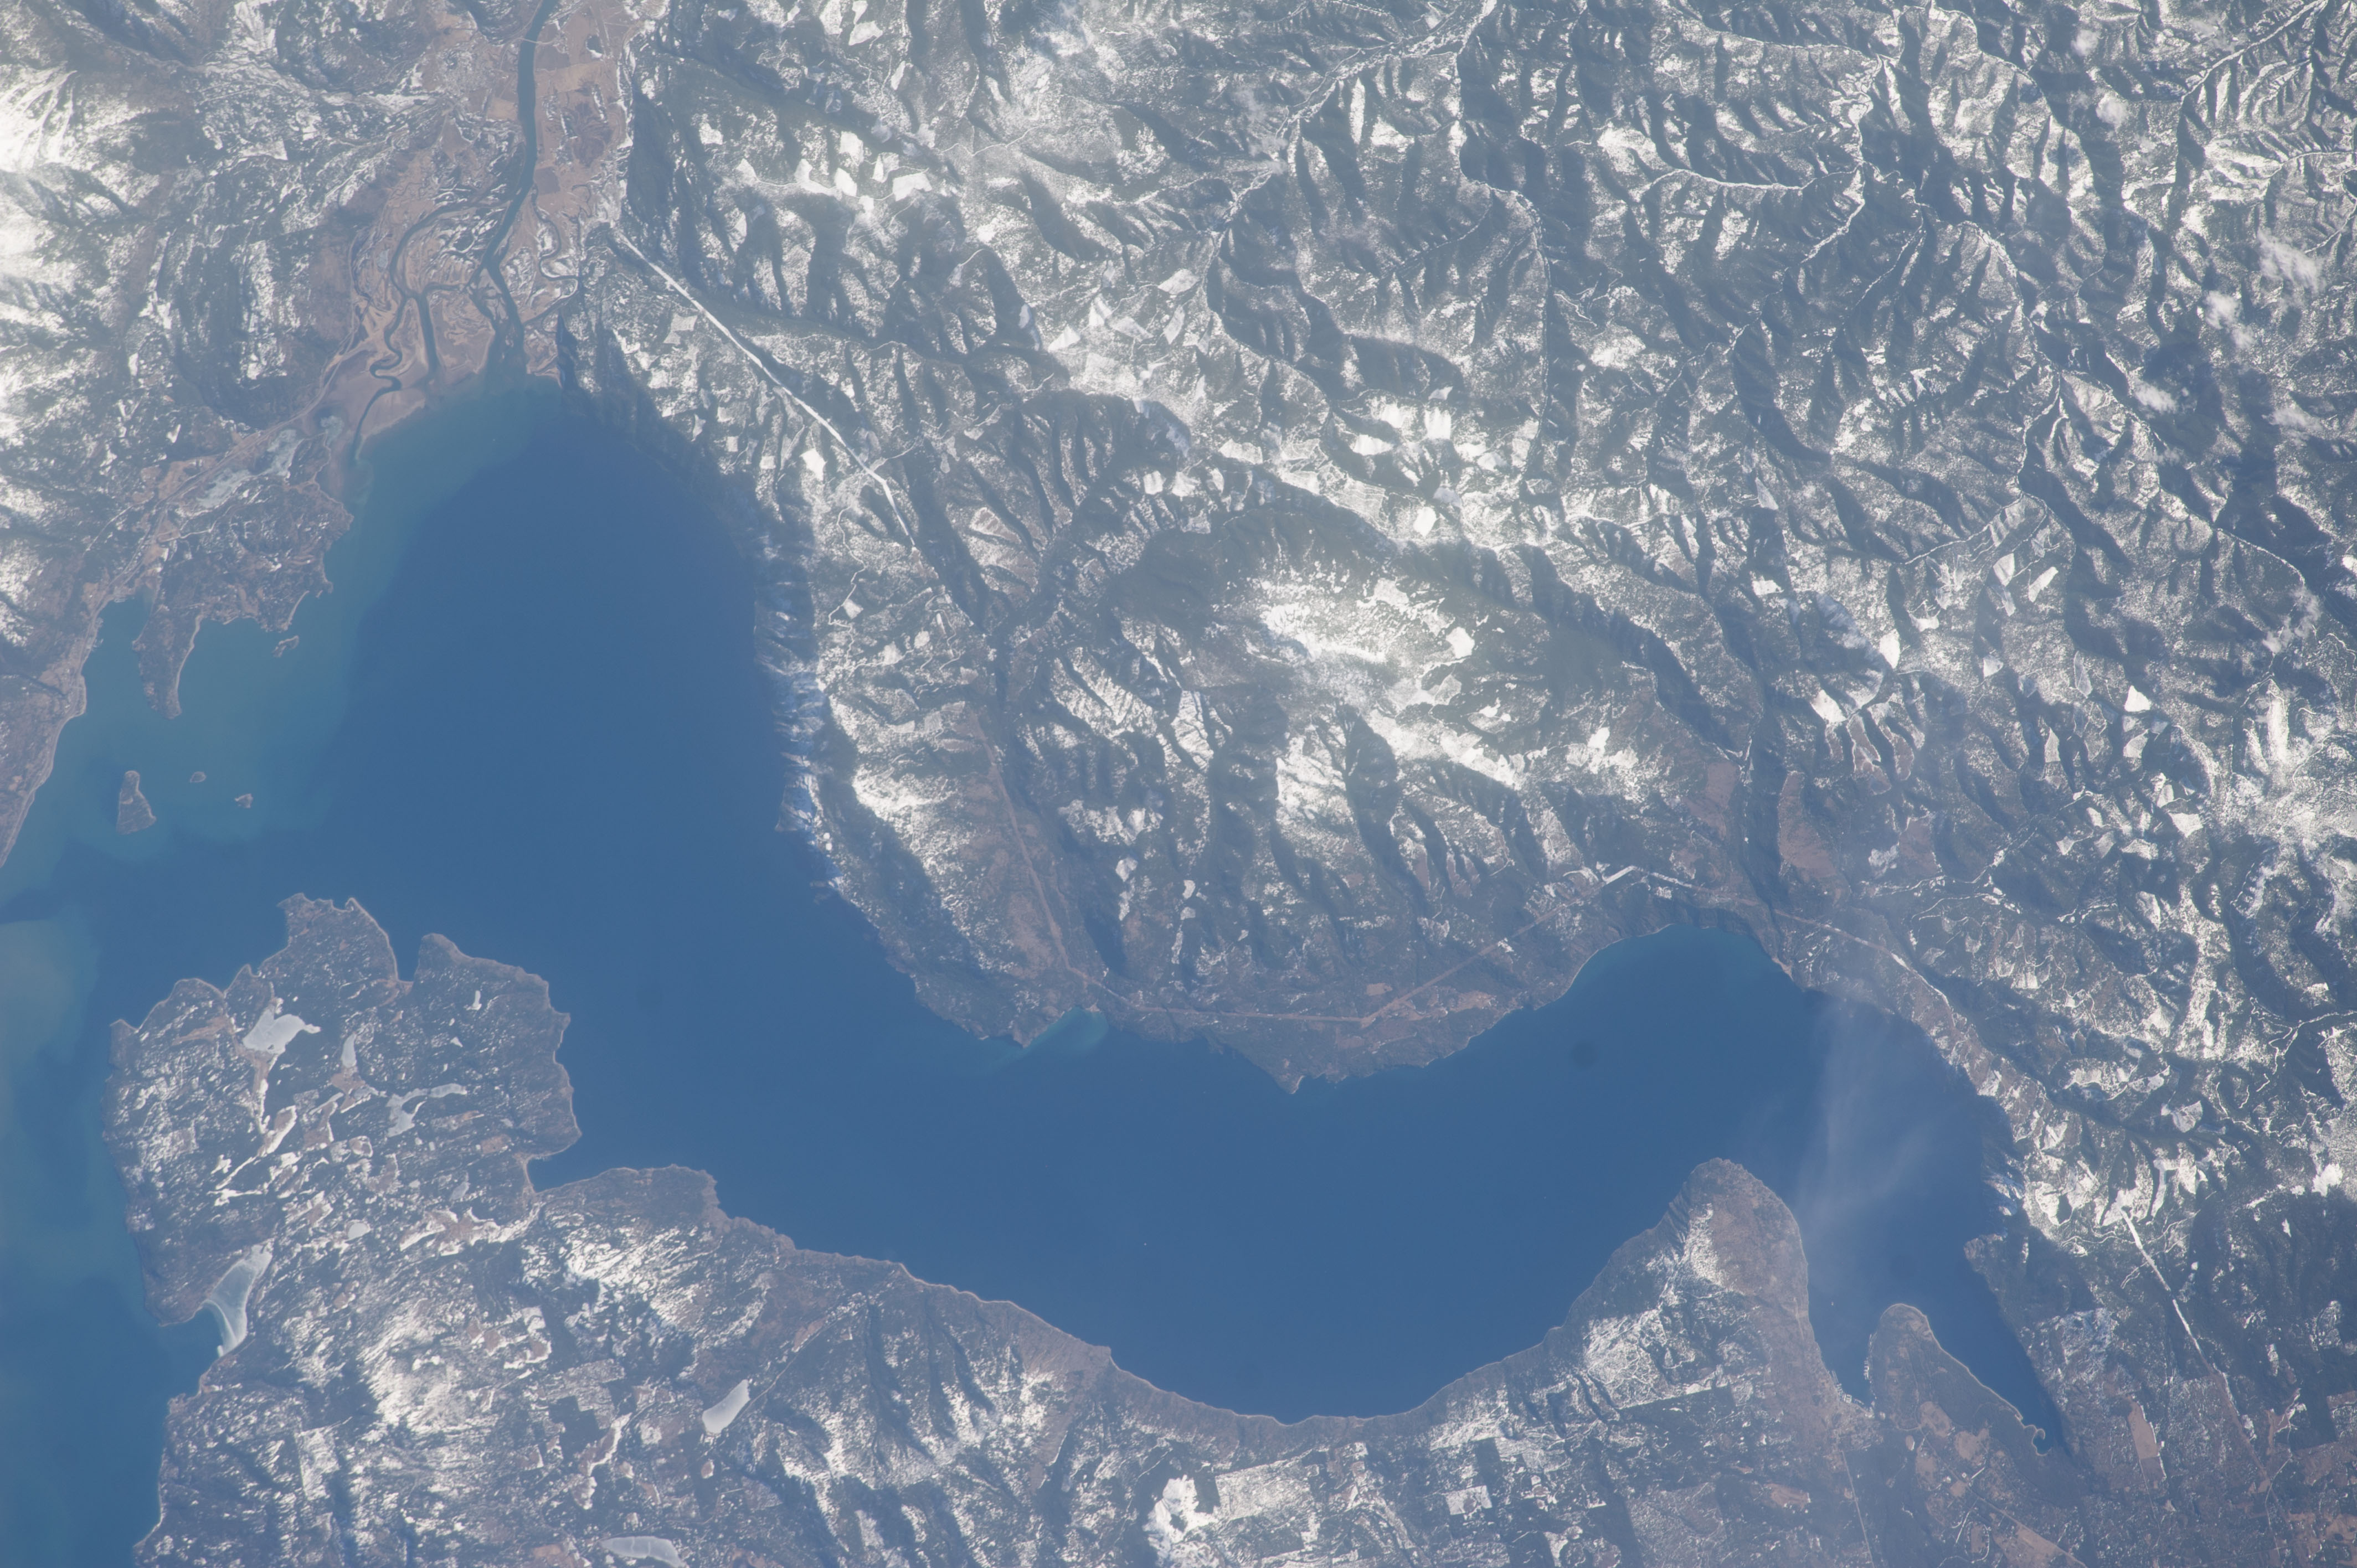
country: USA-IDAHO
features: LAKE PEND OREILLE, LAKEVIEW, MOXON, SPIRIT LAKE, BELMONT, BAYVIEW CITY, SCOTCHMAN PEAK
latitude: 48.1
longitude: -116.4
